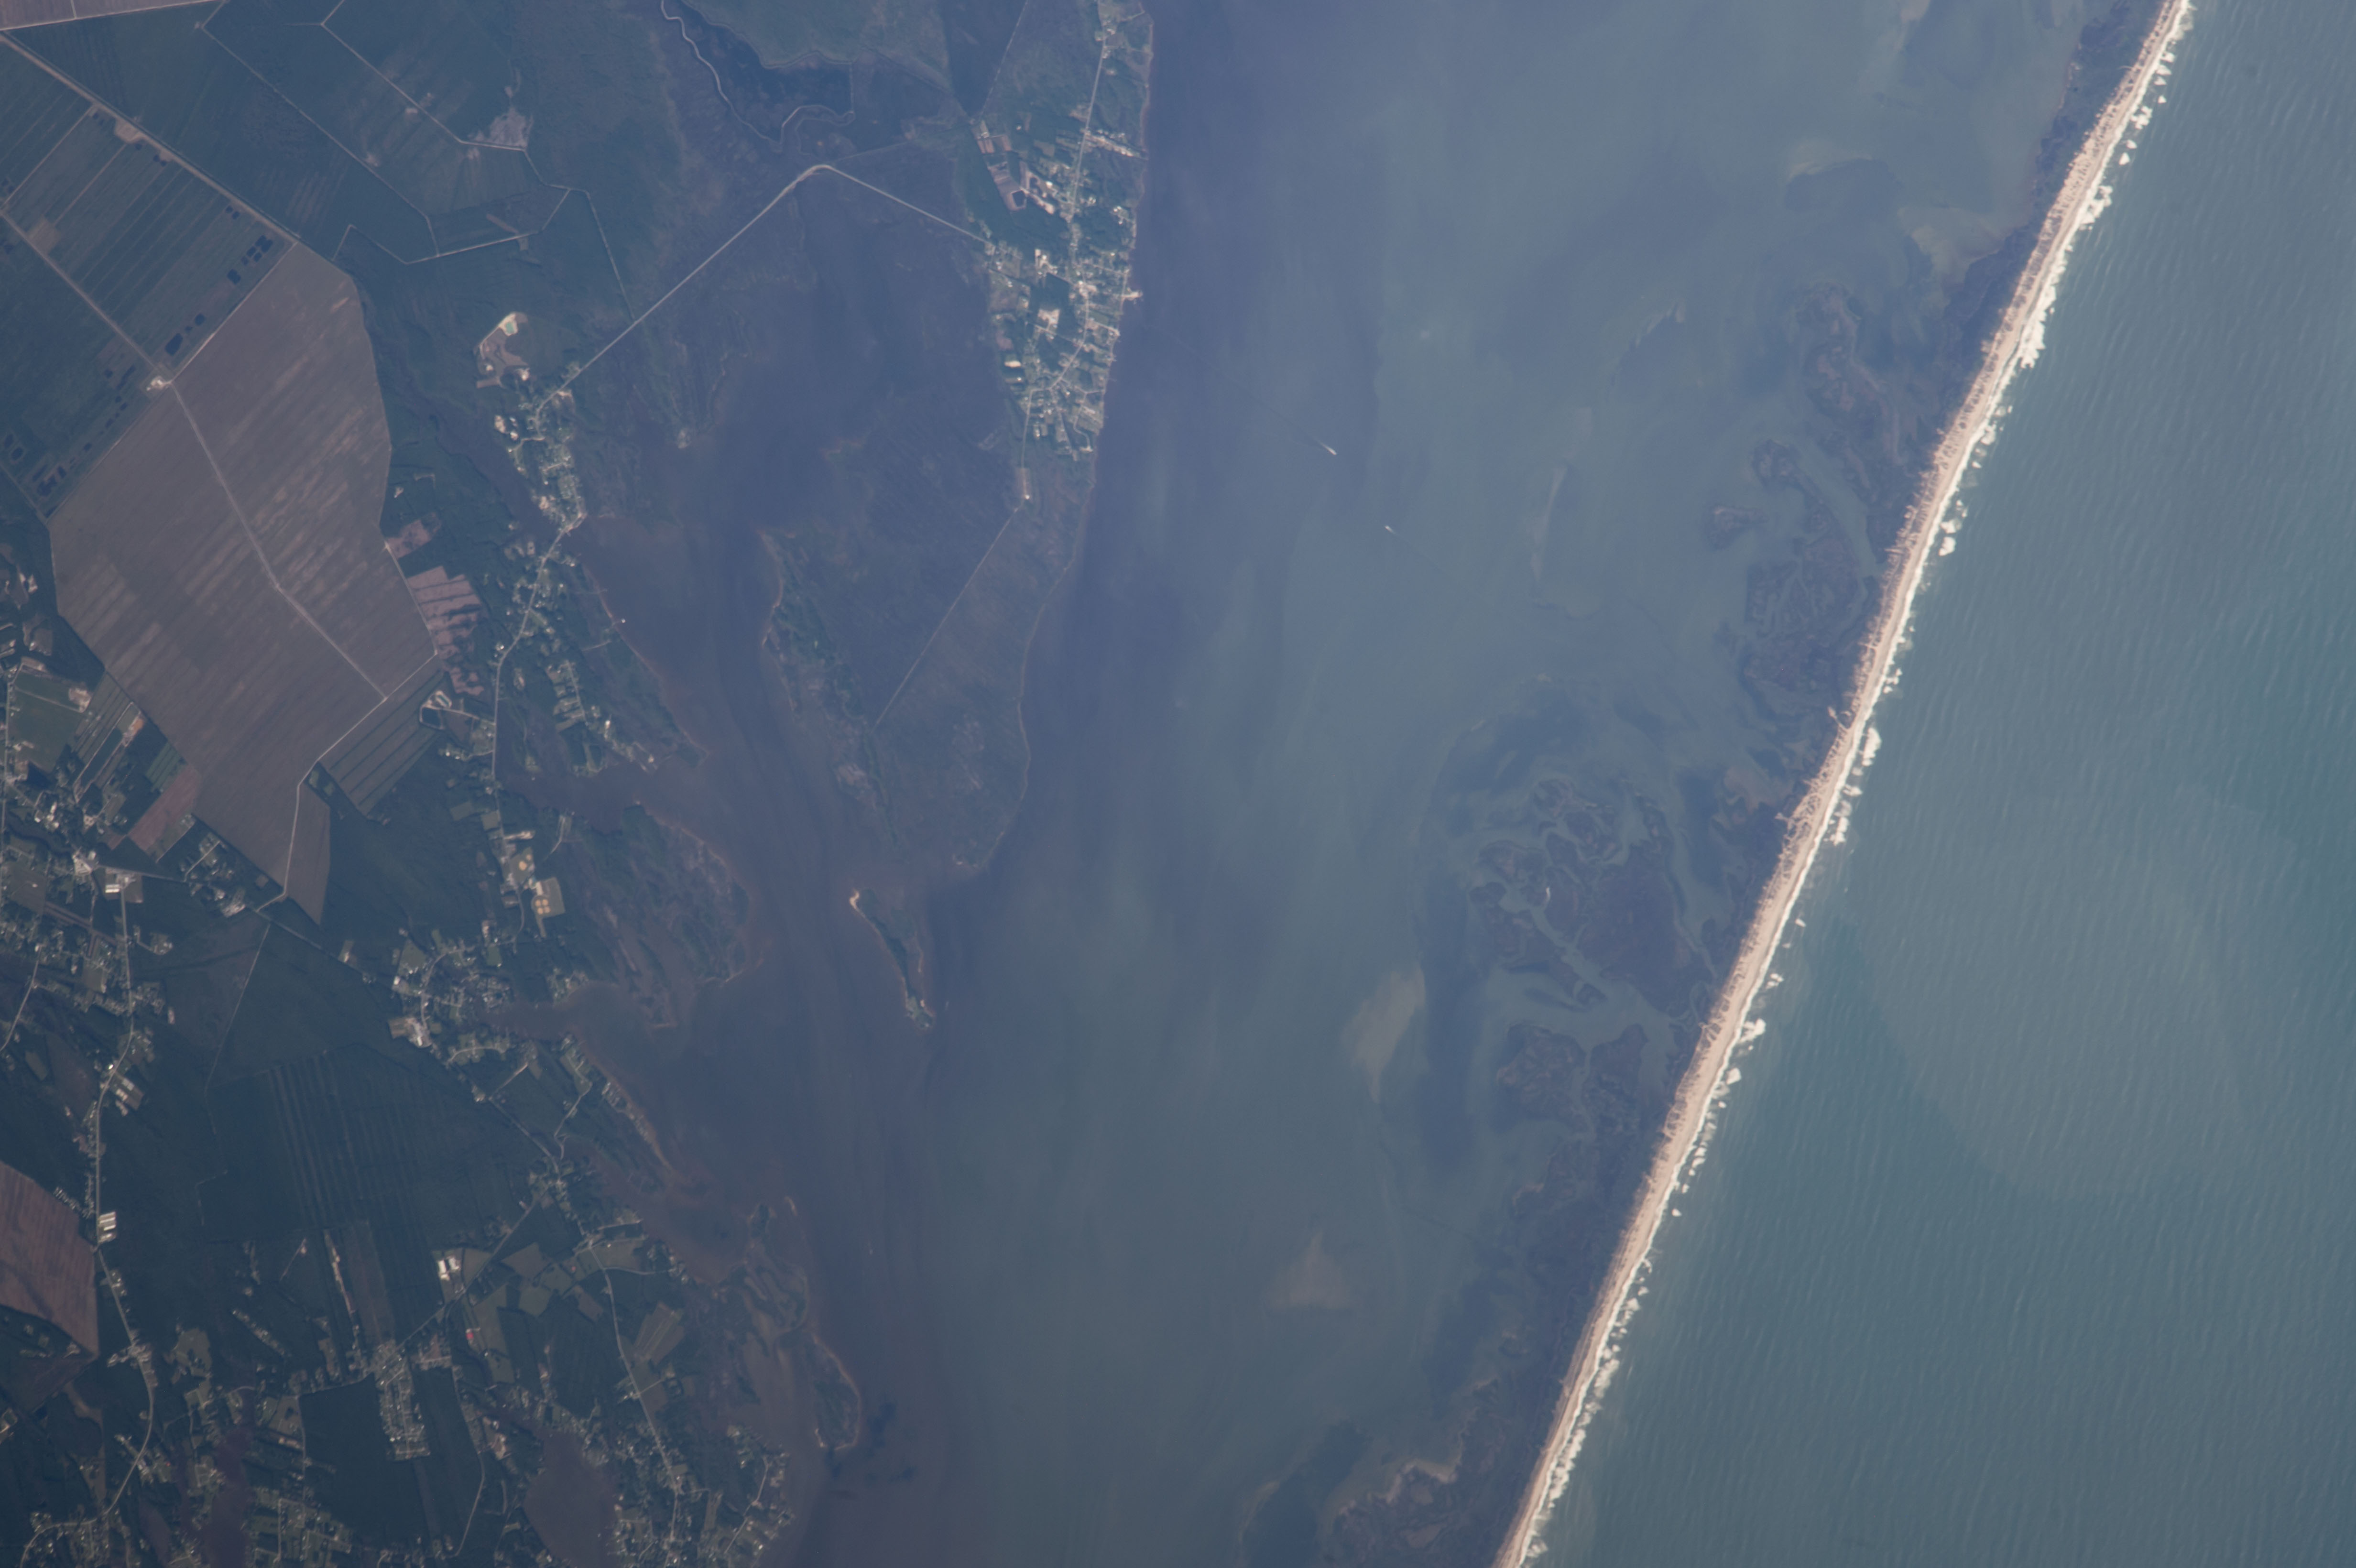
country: USA-NORTH CAROLINA
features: JARRETT B., AGR., DAVIS I., CORE SOUND, CAPE LOOKOUT NATIONAL SEASHORE
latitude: 34.8
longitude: -76.5
